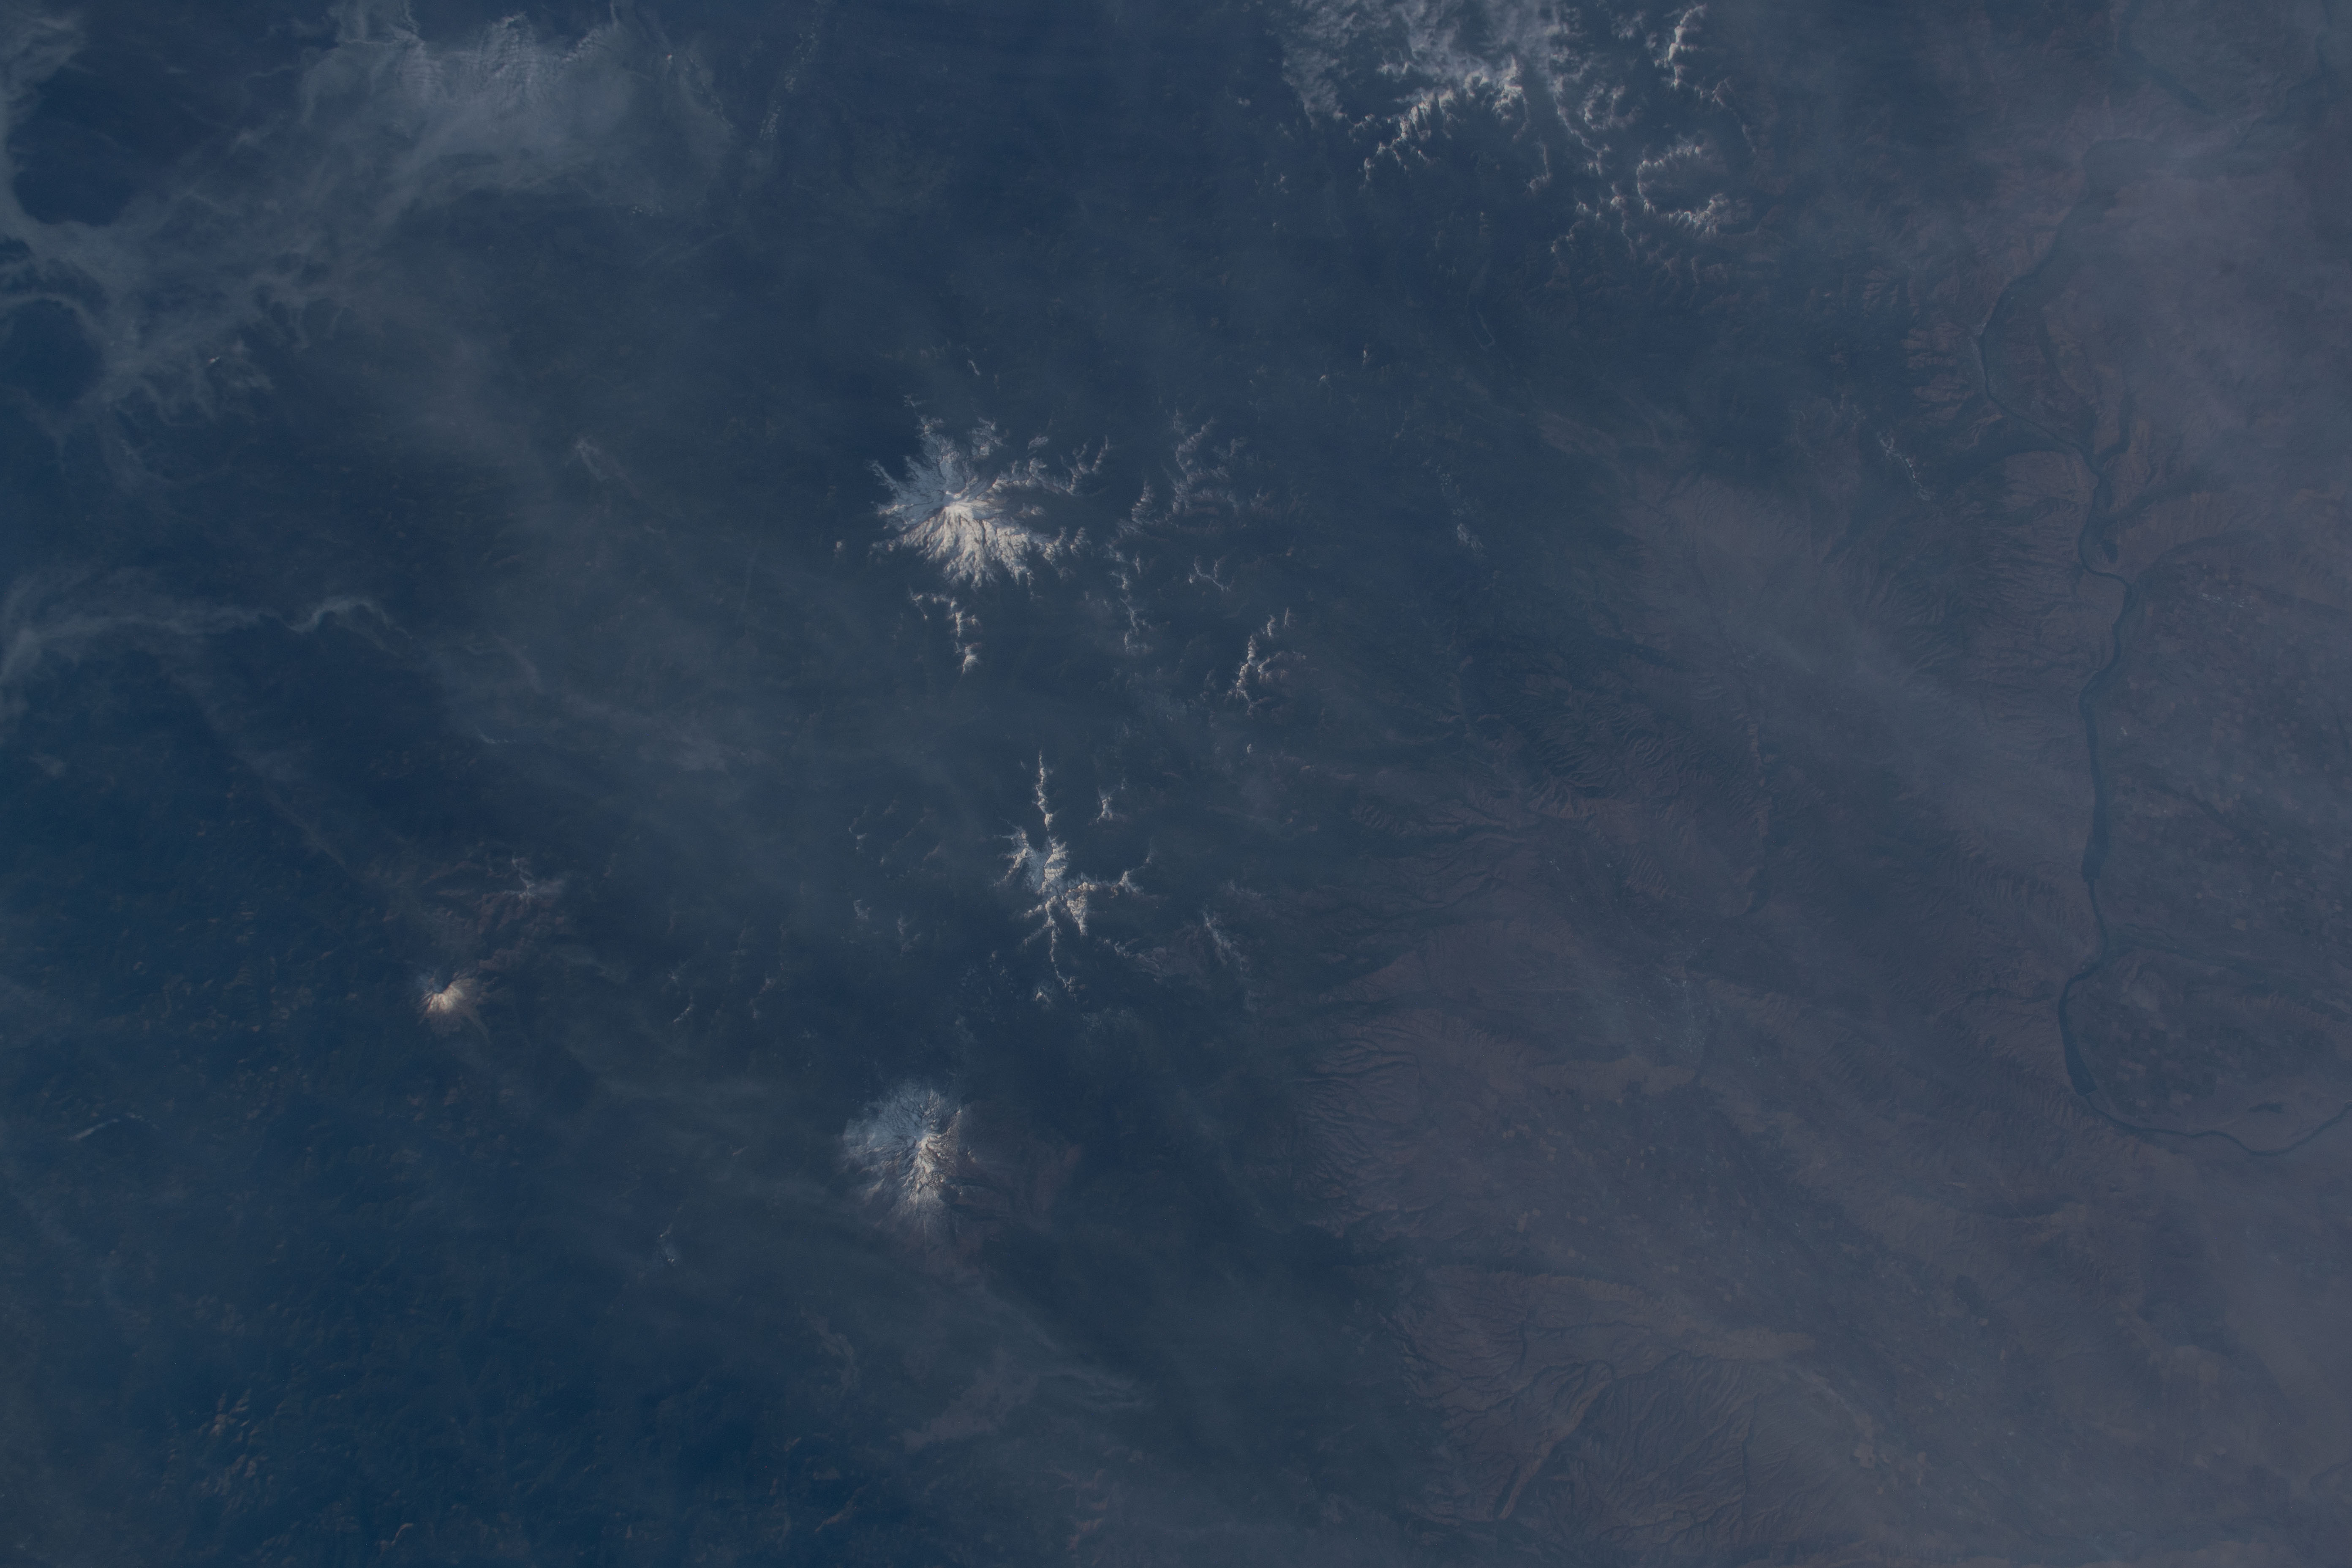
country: USA-WASHINGTON
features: MOUNT RAINIER, GILBERT PEAK MOUNT ADAMS
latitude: 47.0
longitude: -121.0
